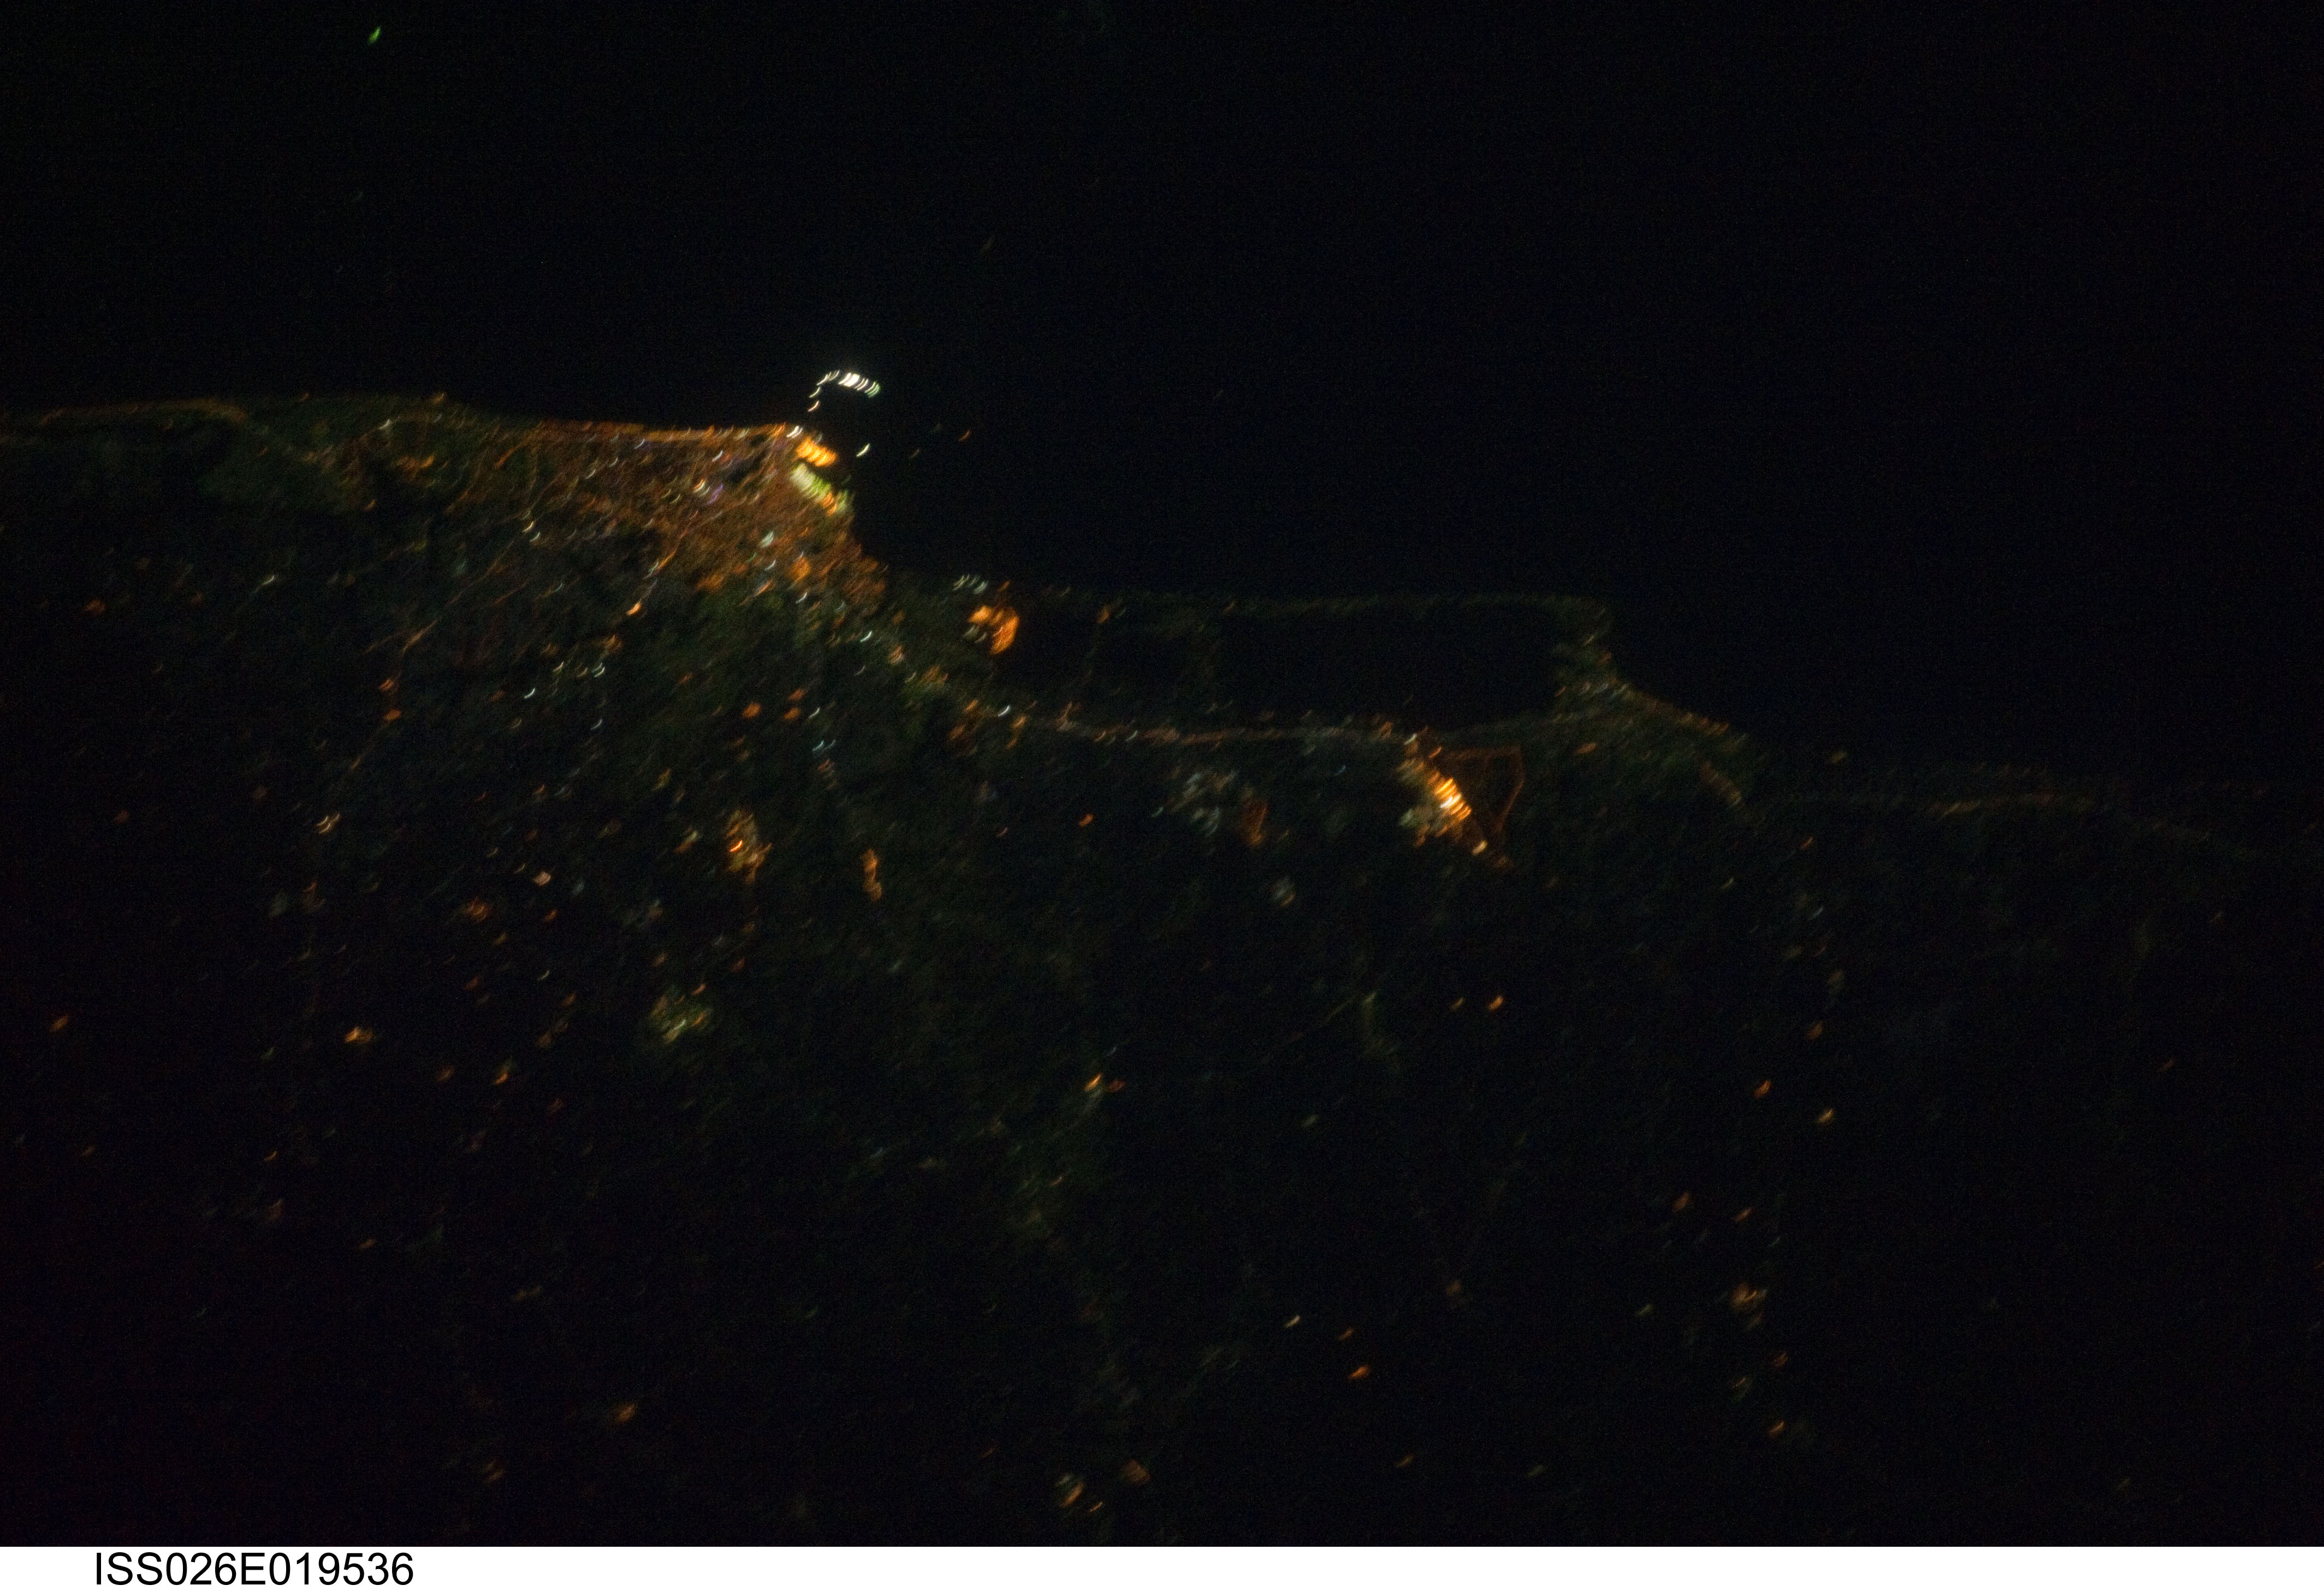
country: SRI LANKA
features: COLOMBO-NEGOMBO AREA AT NIGHT
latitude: 7.0
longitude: 79.9
